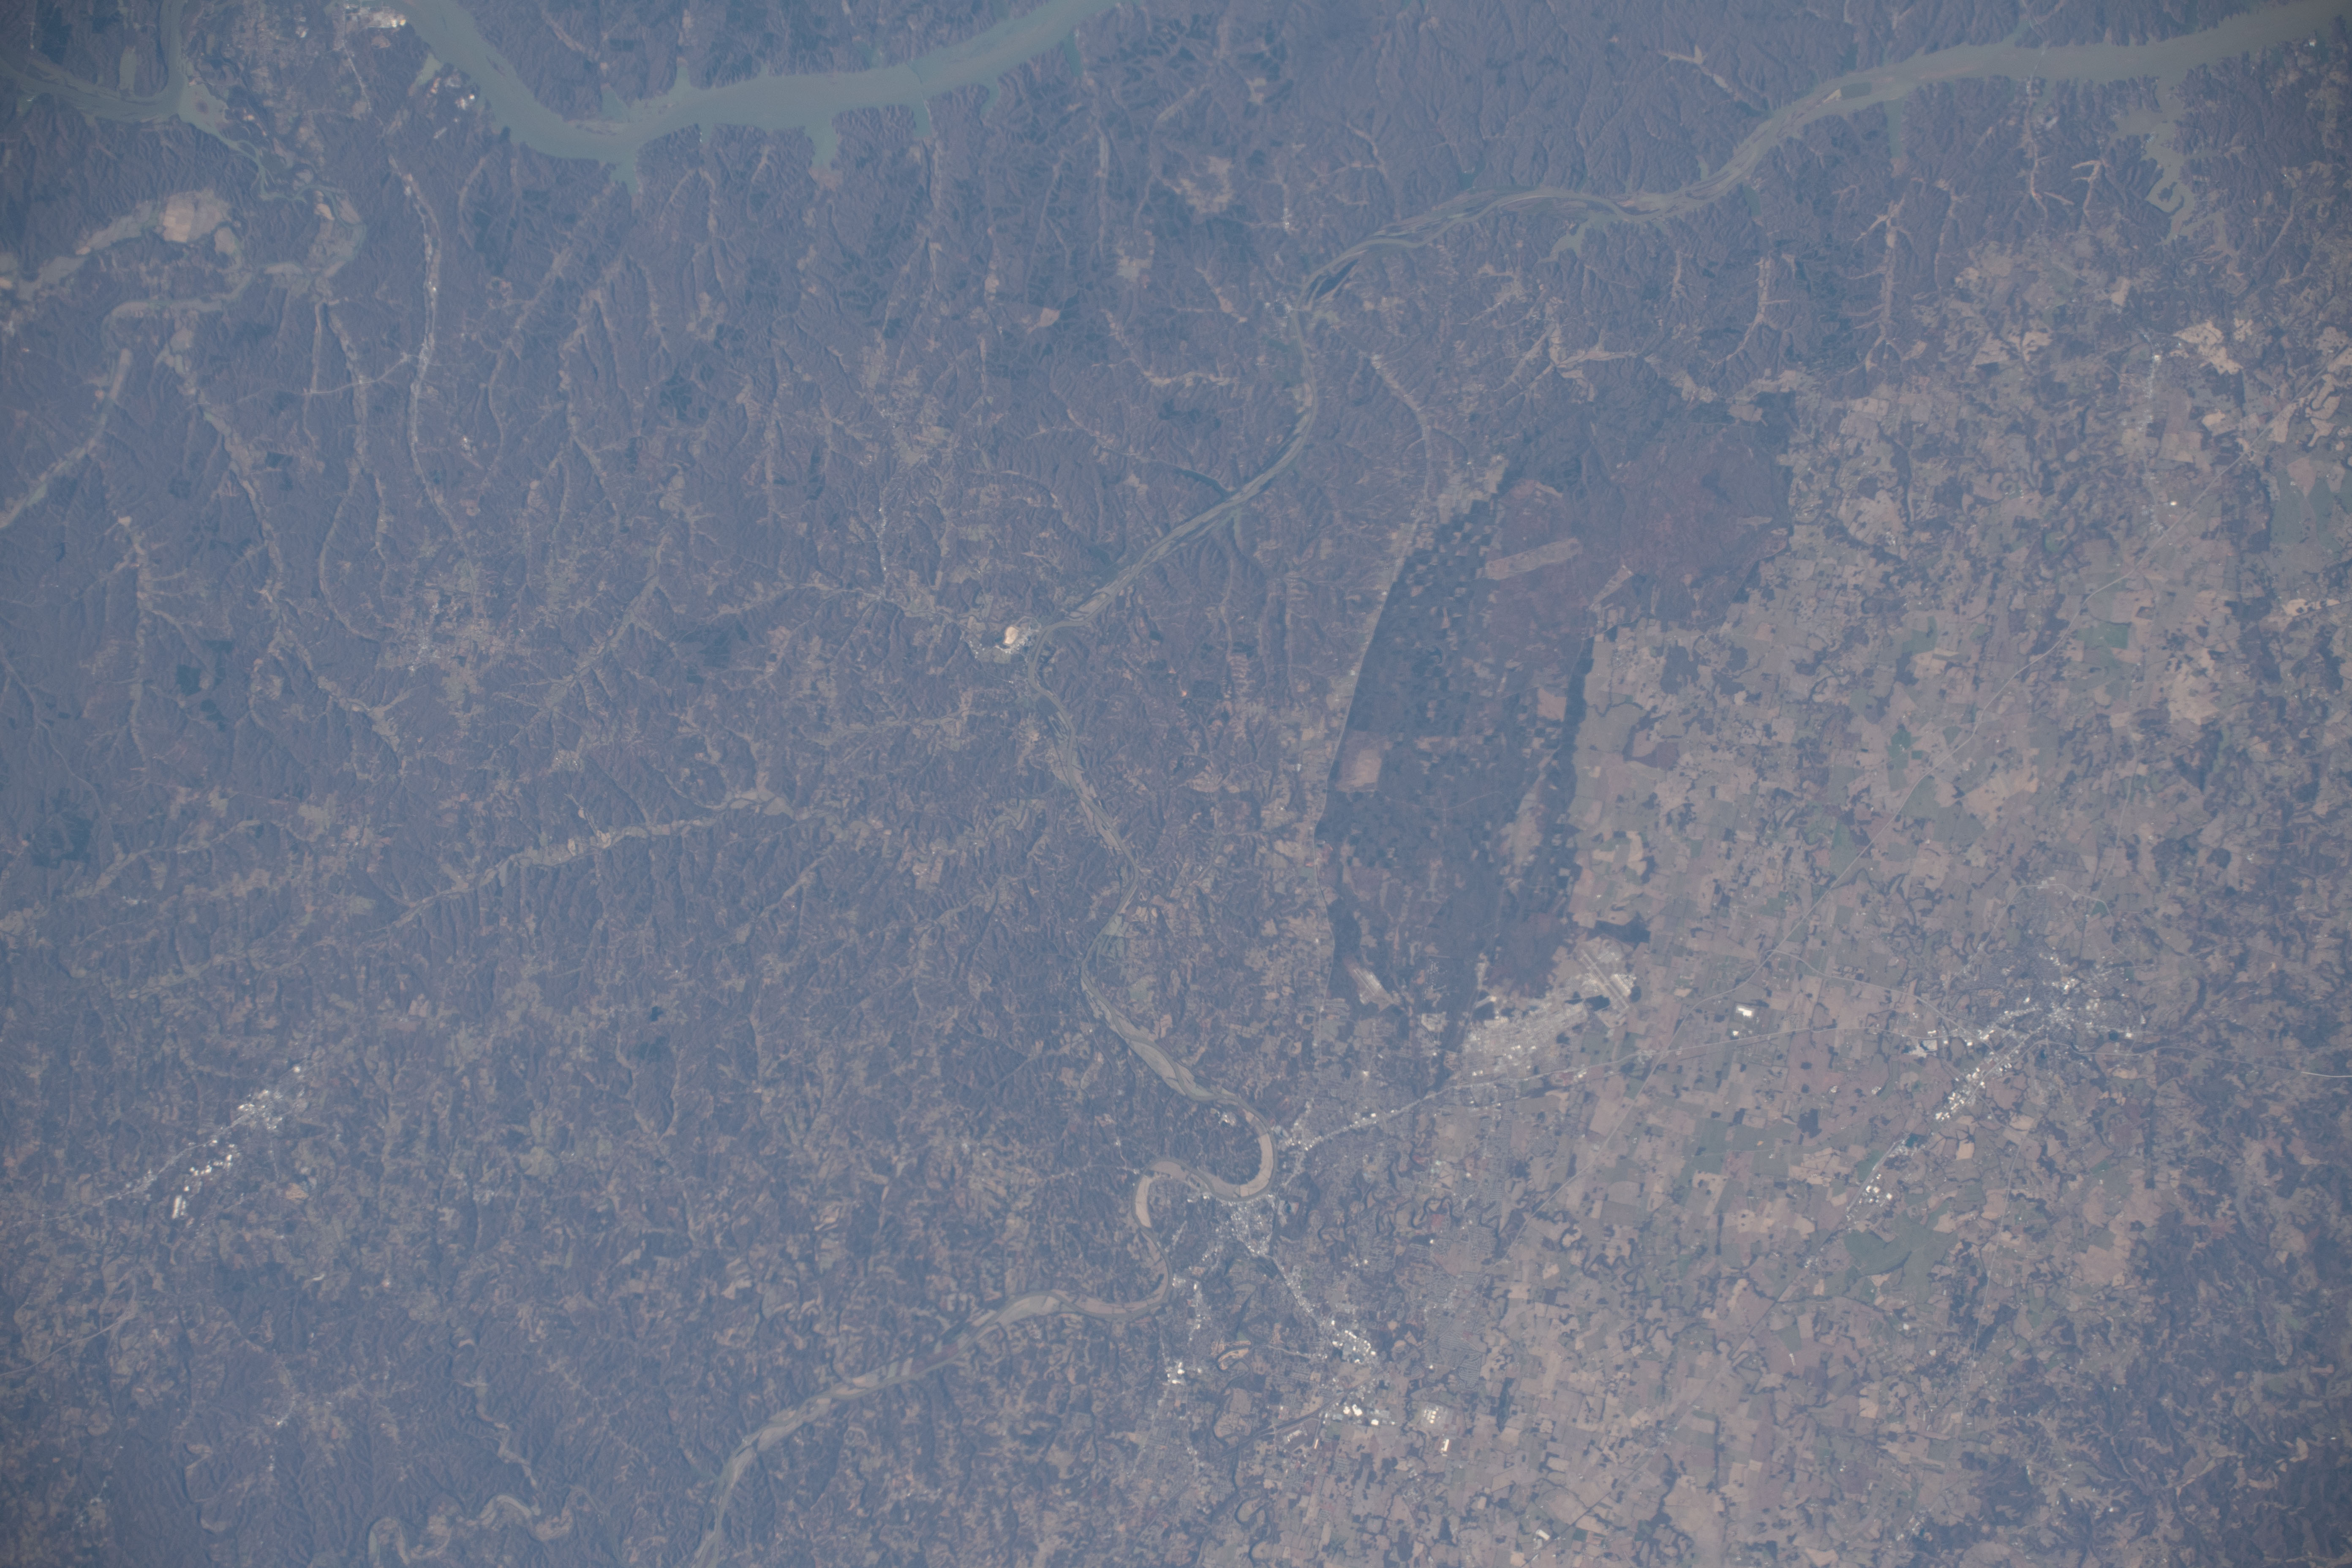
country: USA-TENNESSEE
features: FORT CAMPBELL, CUMBERLAND RIVER, HOPKINSVILLE, KENTUCKY, CLARKSVILLE, TENNESSEE
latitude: 36.5
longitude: -87.6
